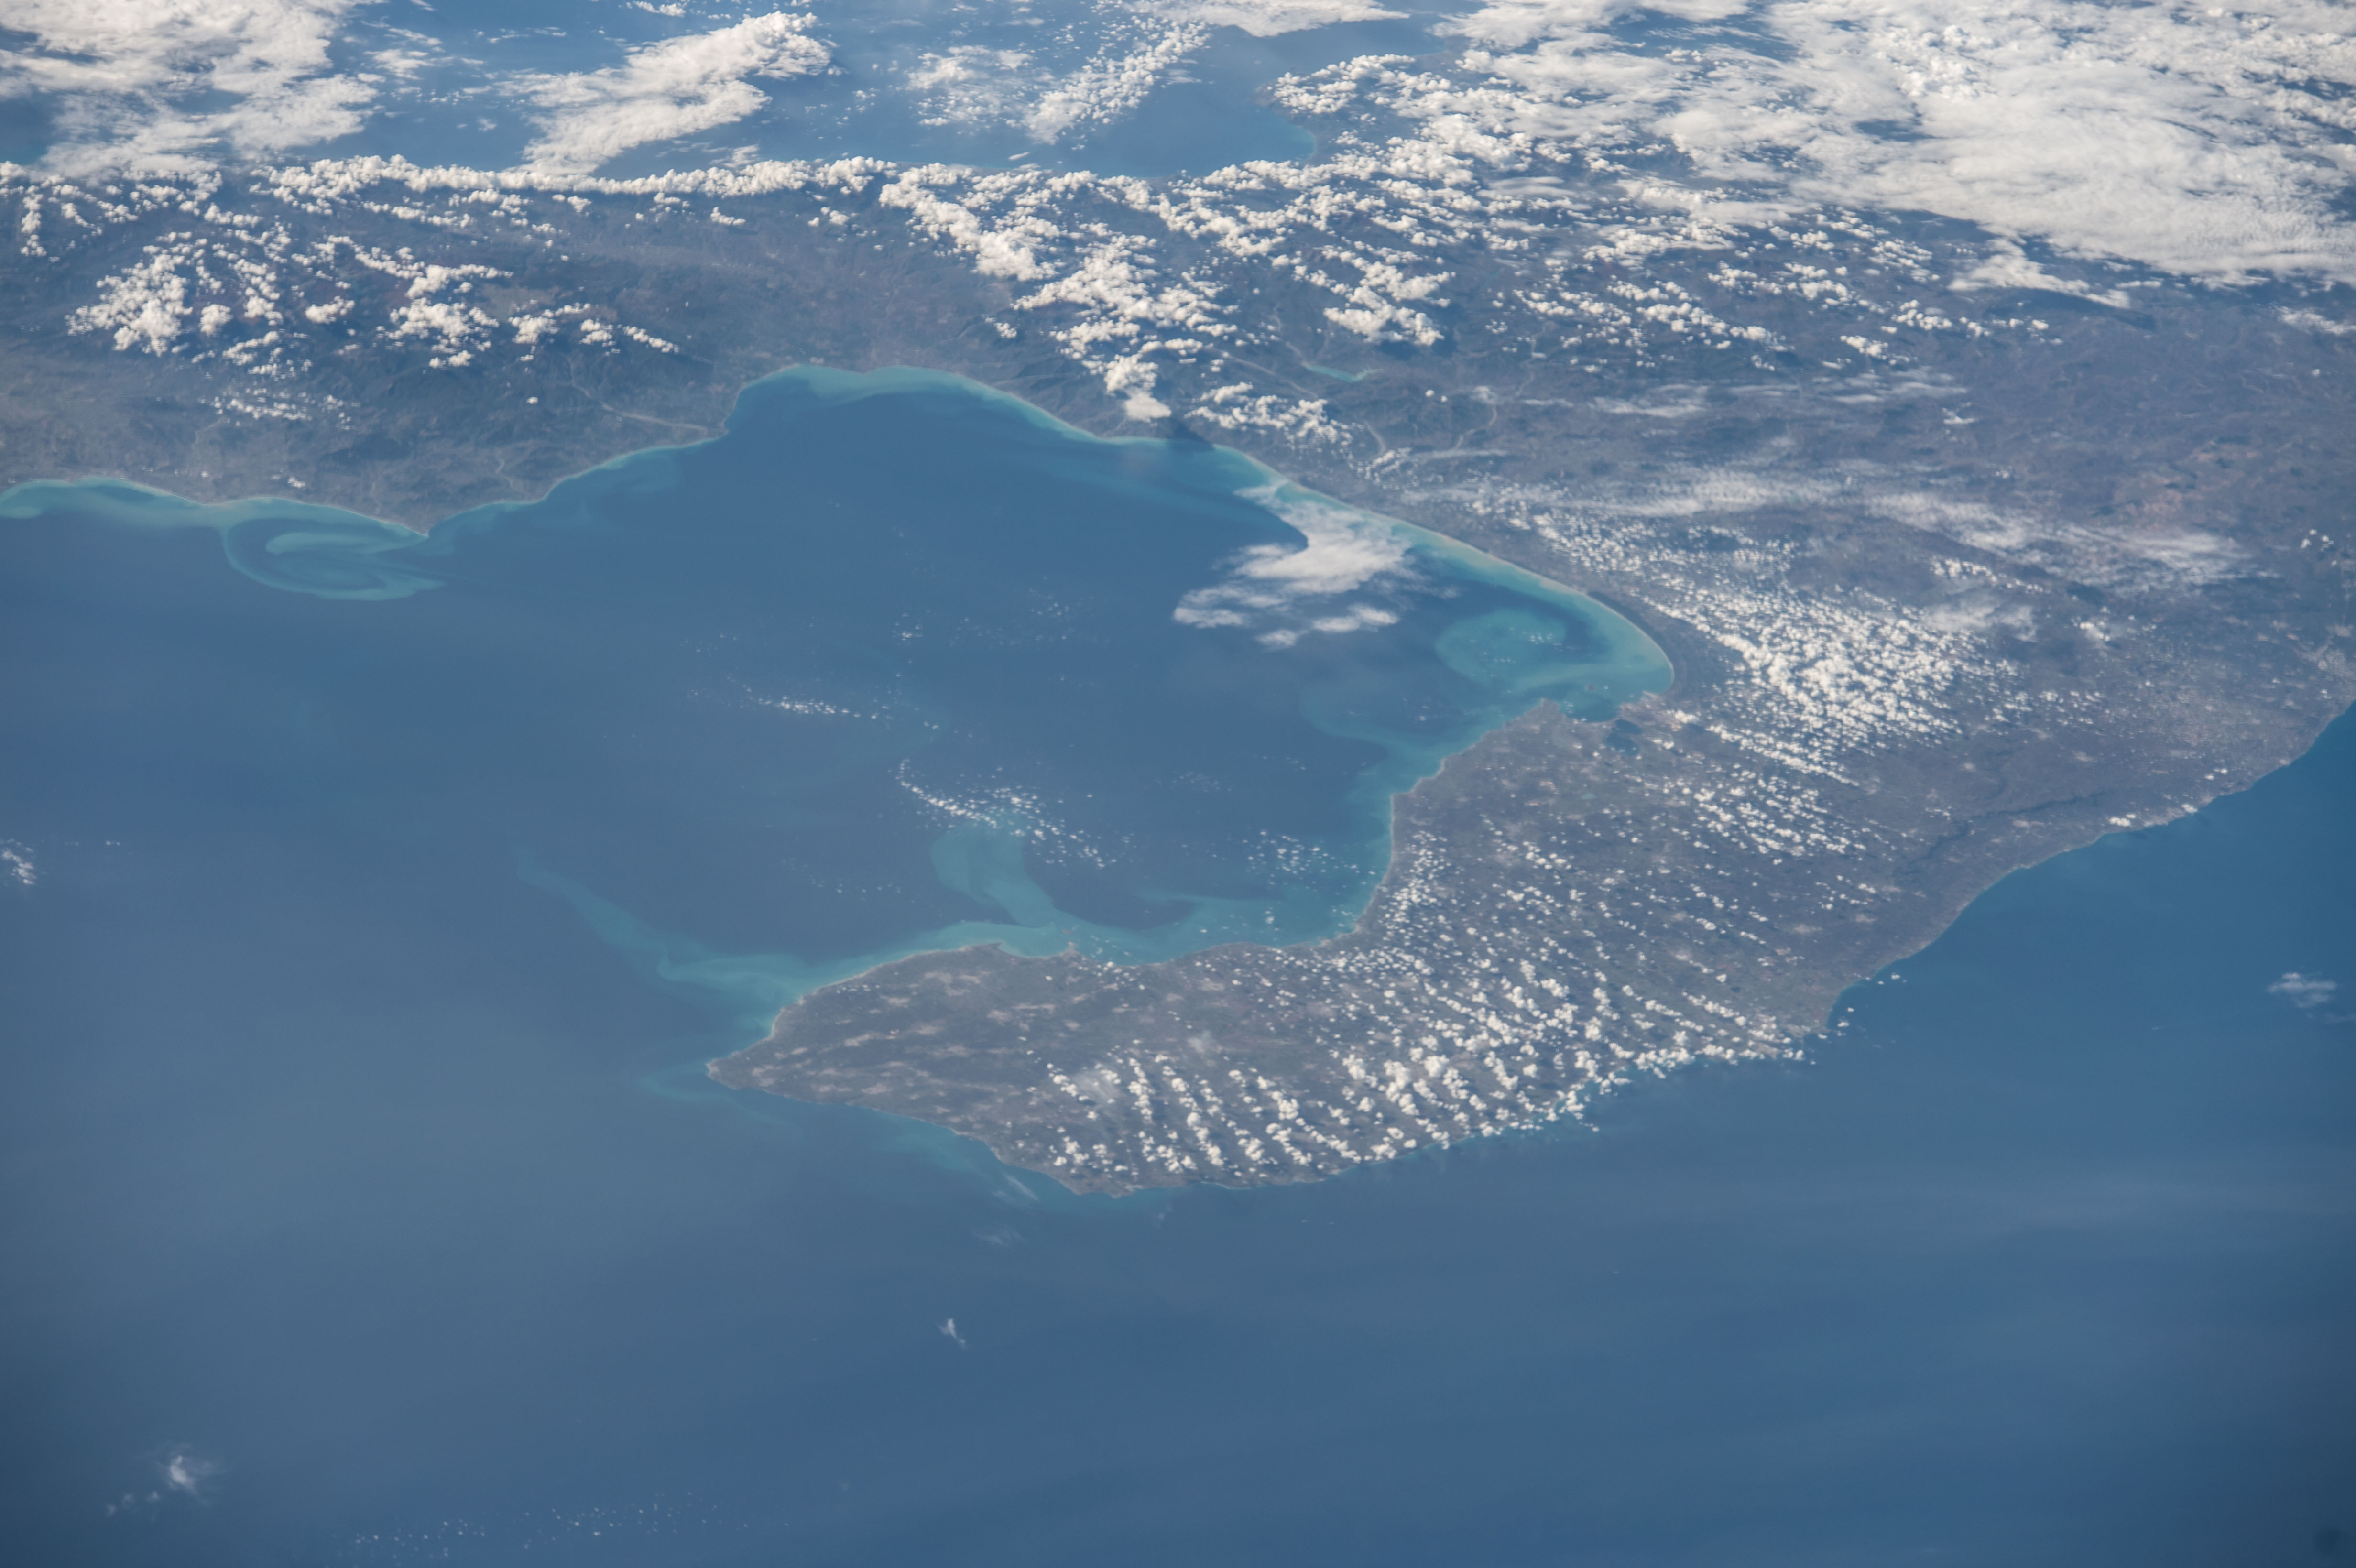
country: ITALY
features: G. OF TARANTO, SEDIMENT P, LUMES
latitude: 40.0
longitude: 16.9
